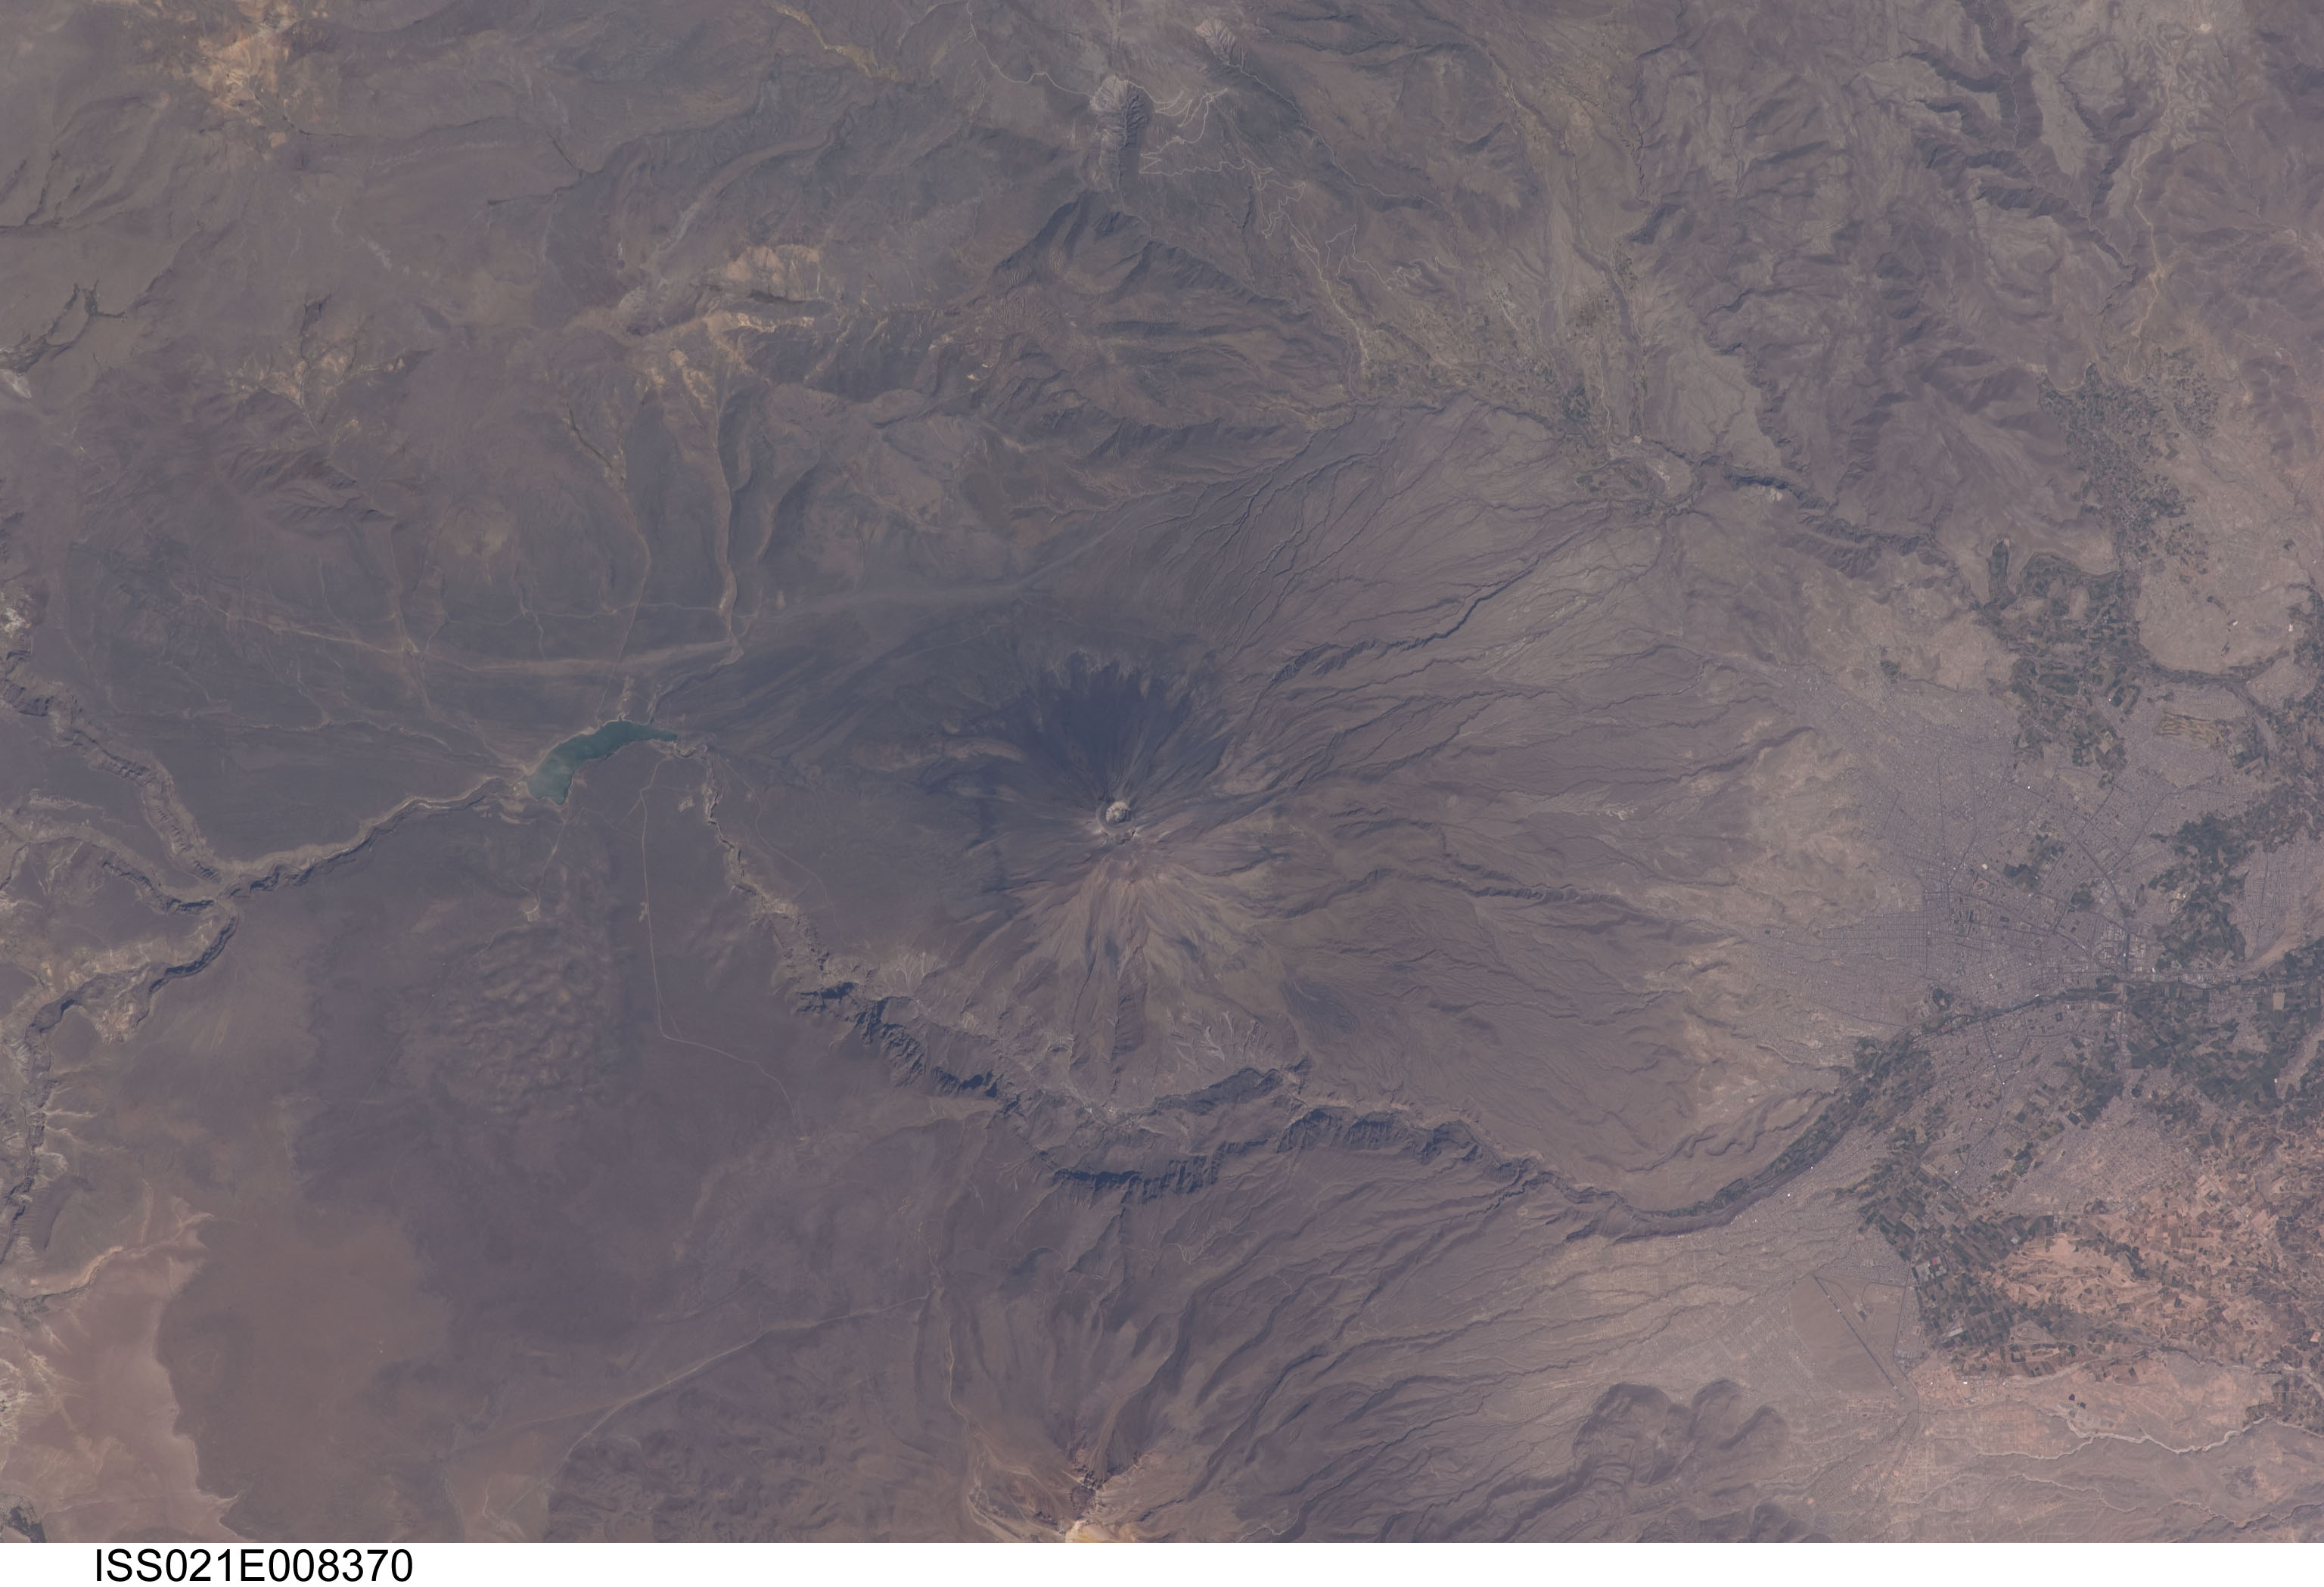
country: PERU
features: EL MISTI VOLCANO, AREQUIPA, CHILI RIVER
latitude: -16.3
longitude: -71.4
